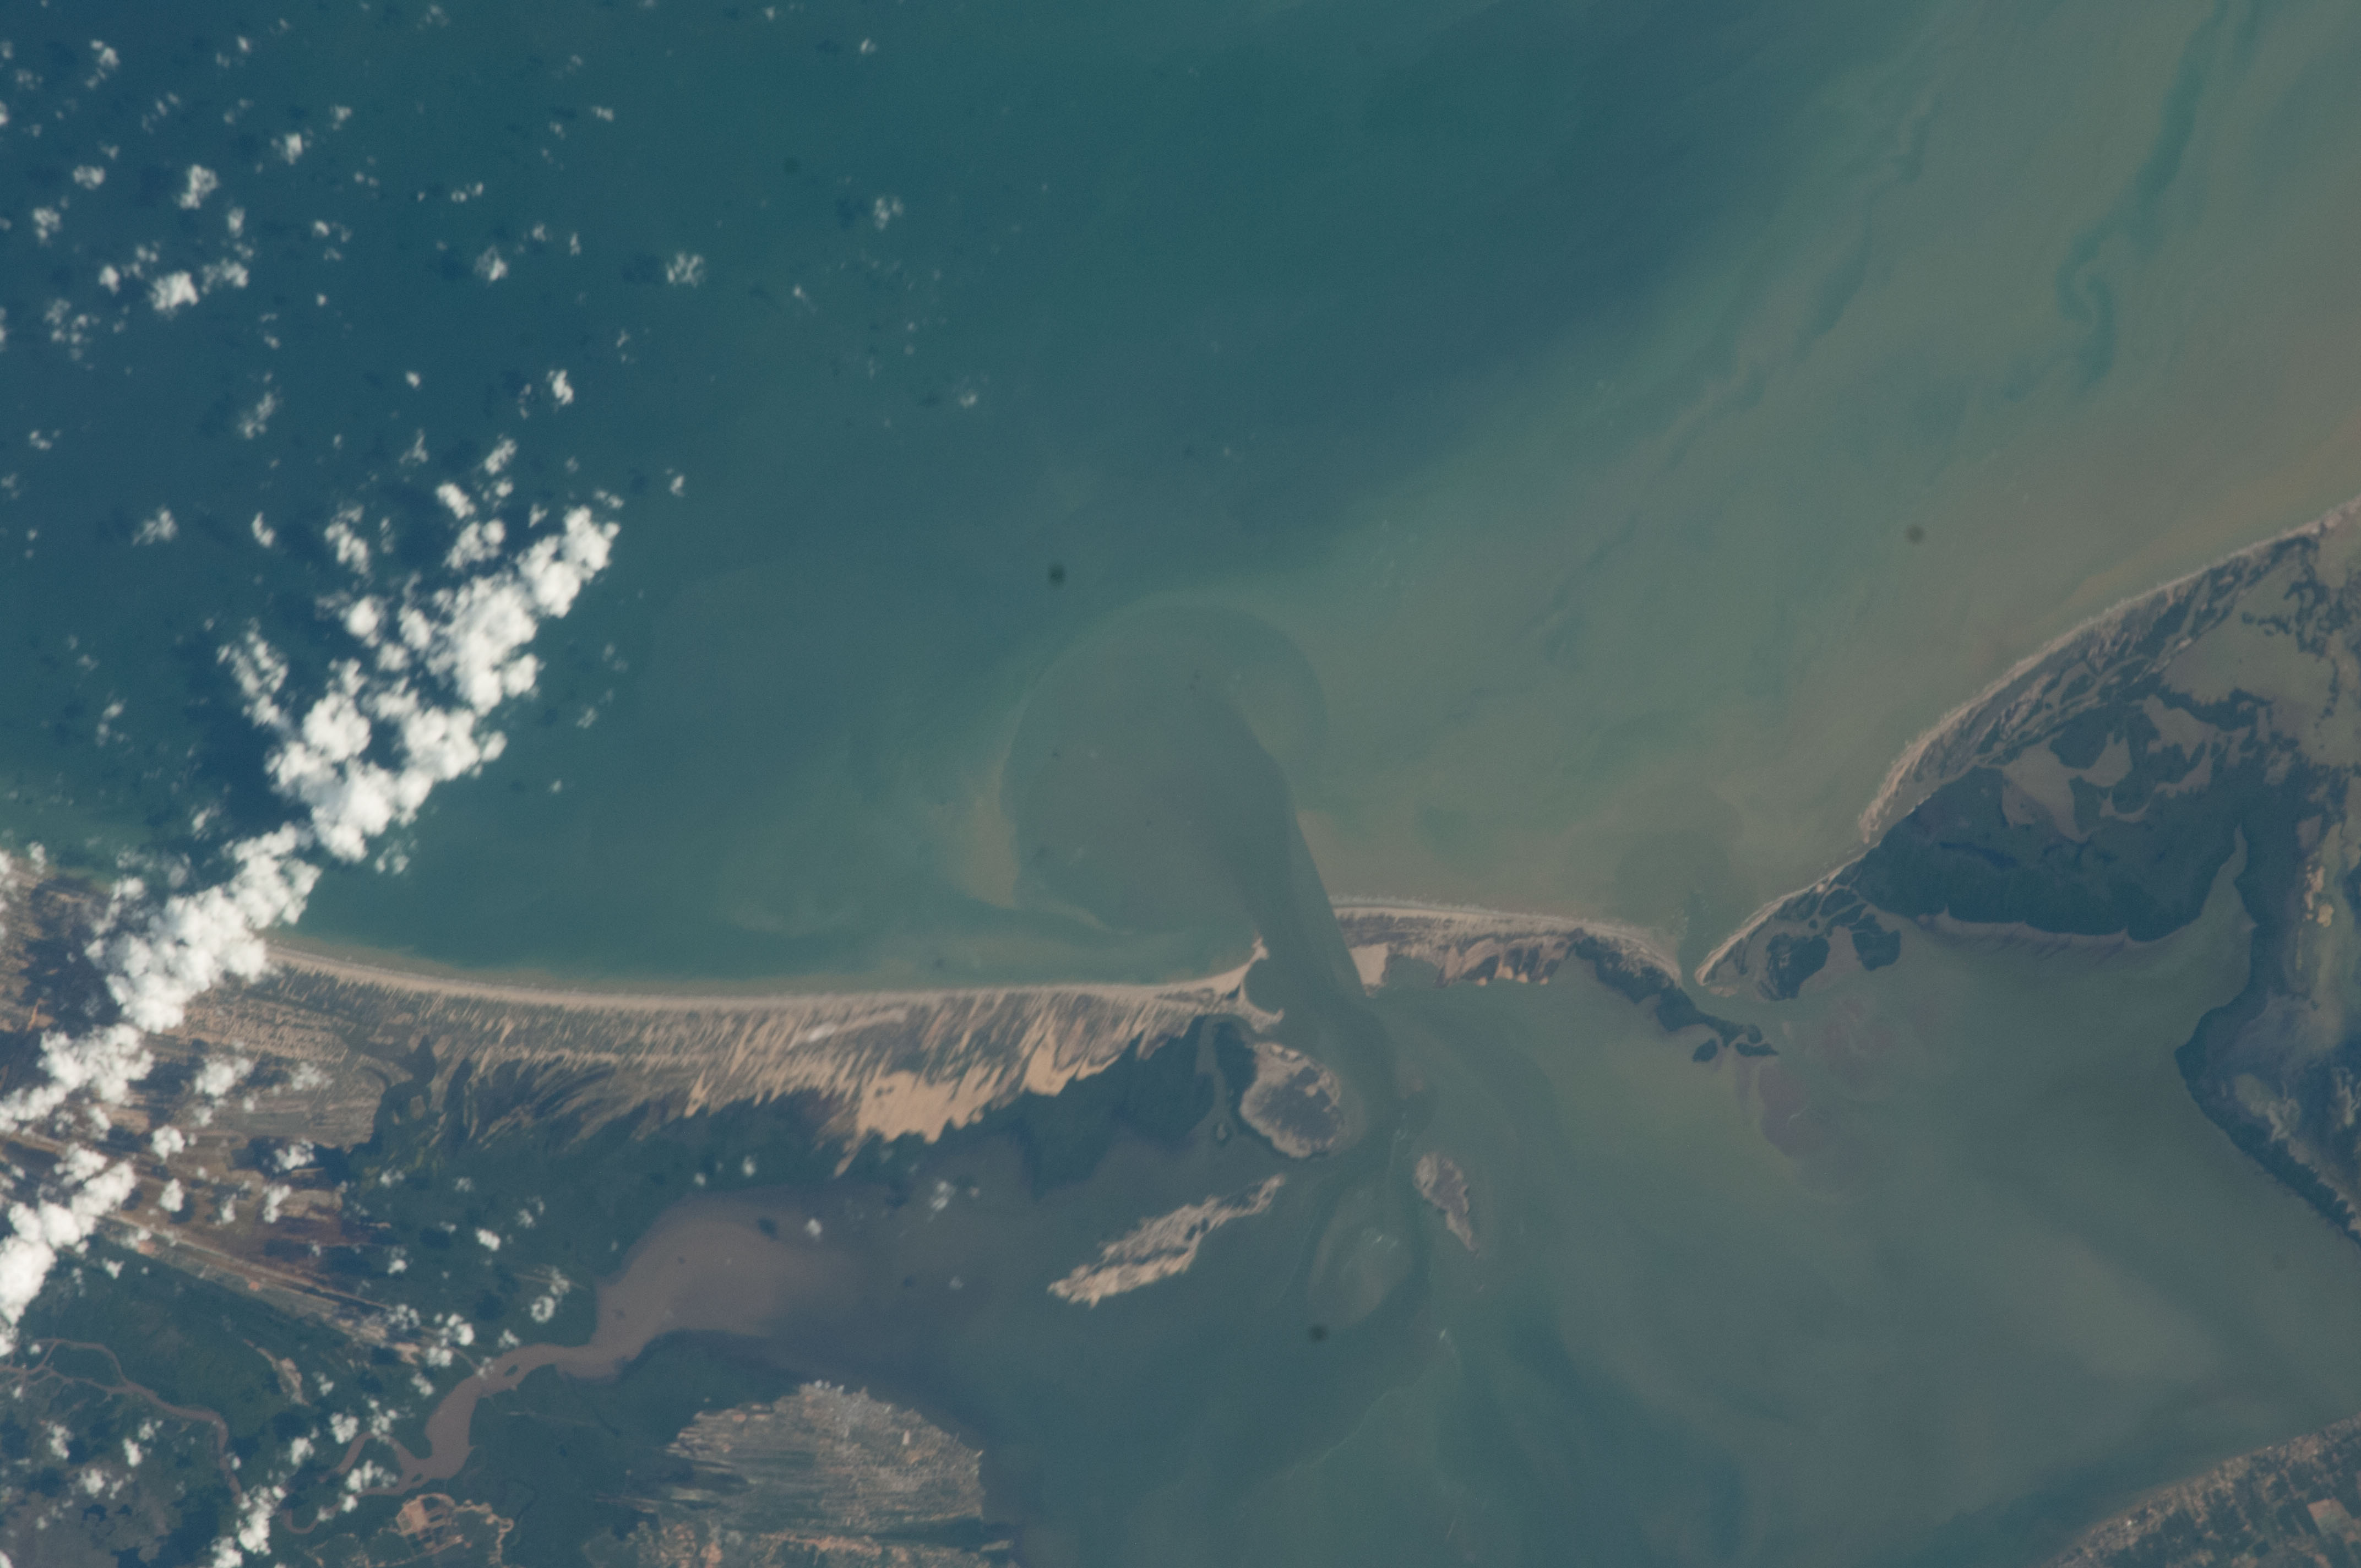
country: VENEZUELA
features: ZAPARA ISLAND, COASTLINE, GULF OF VENEZUELA
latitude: 11.0
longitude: -71.6
